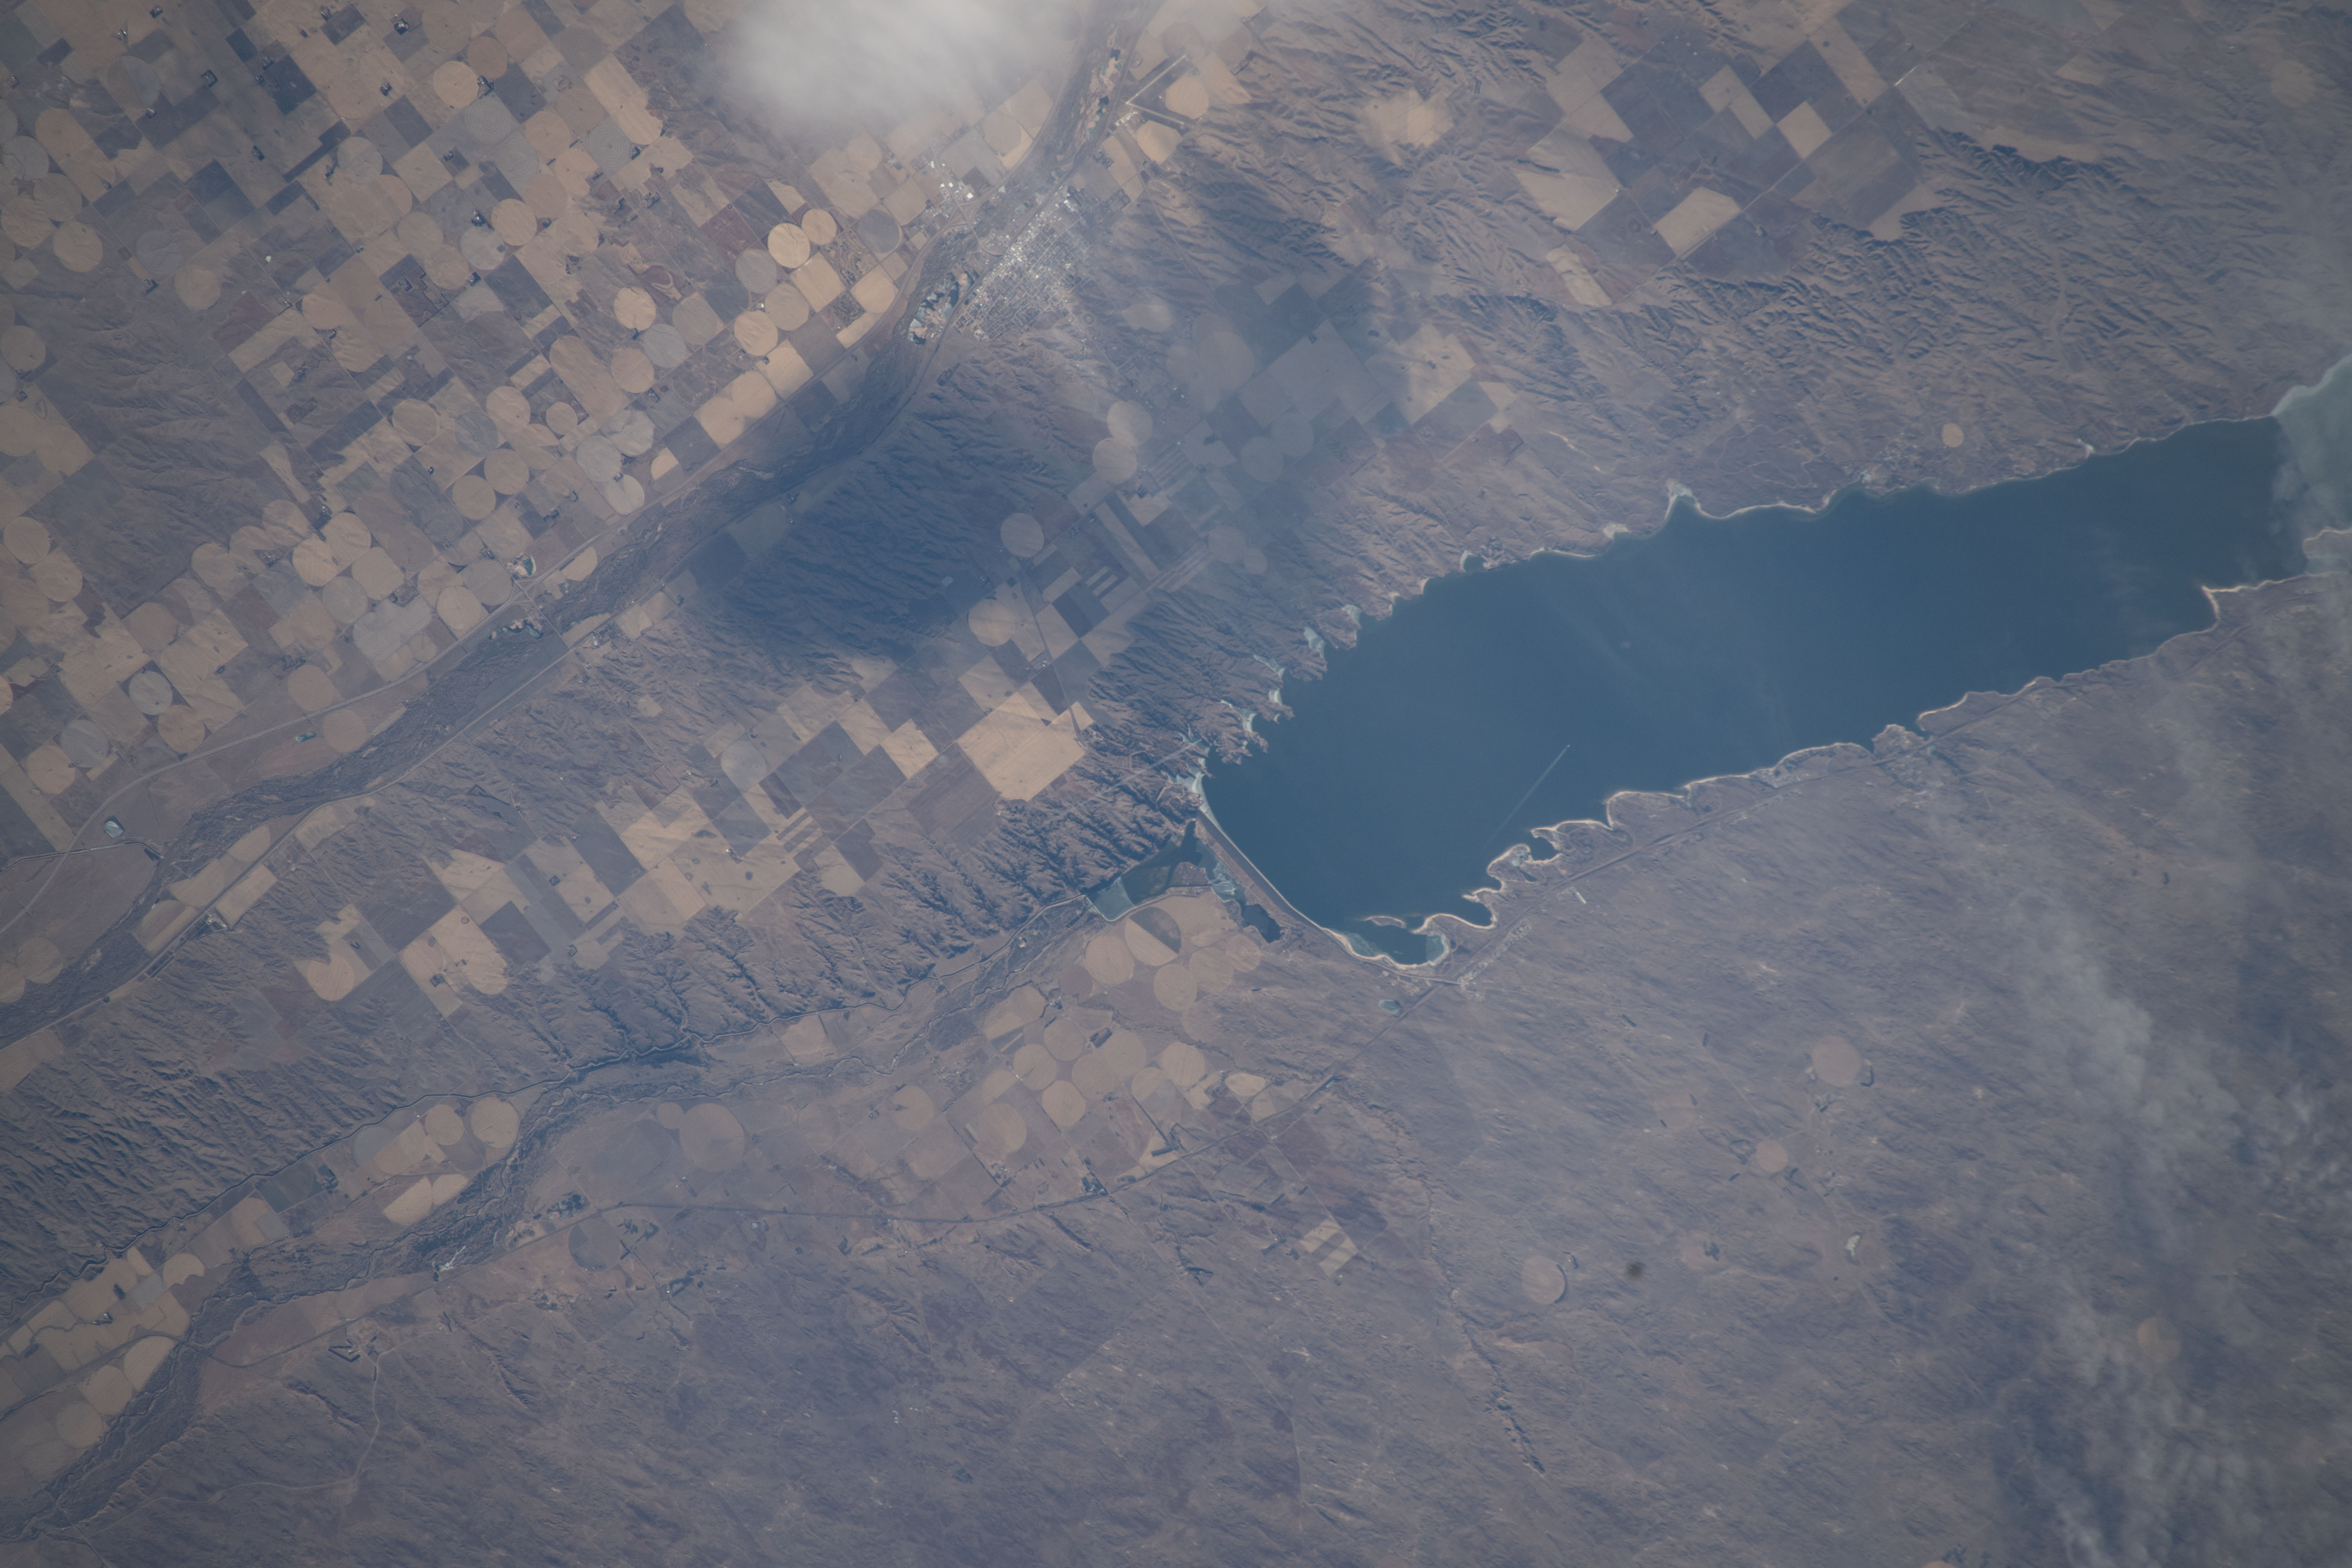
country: USA-NEBRASKA
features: LAKE MCCONAUGHY
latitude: 41.2
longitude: -101.7
